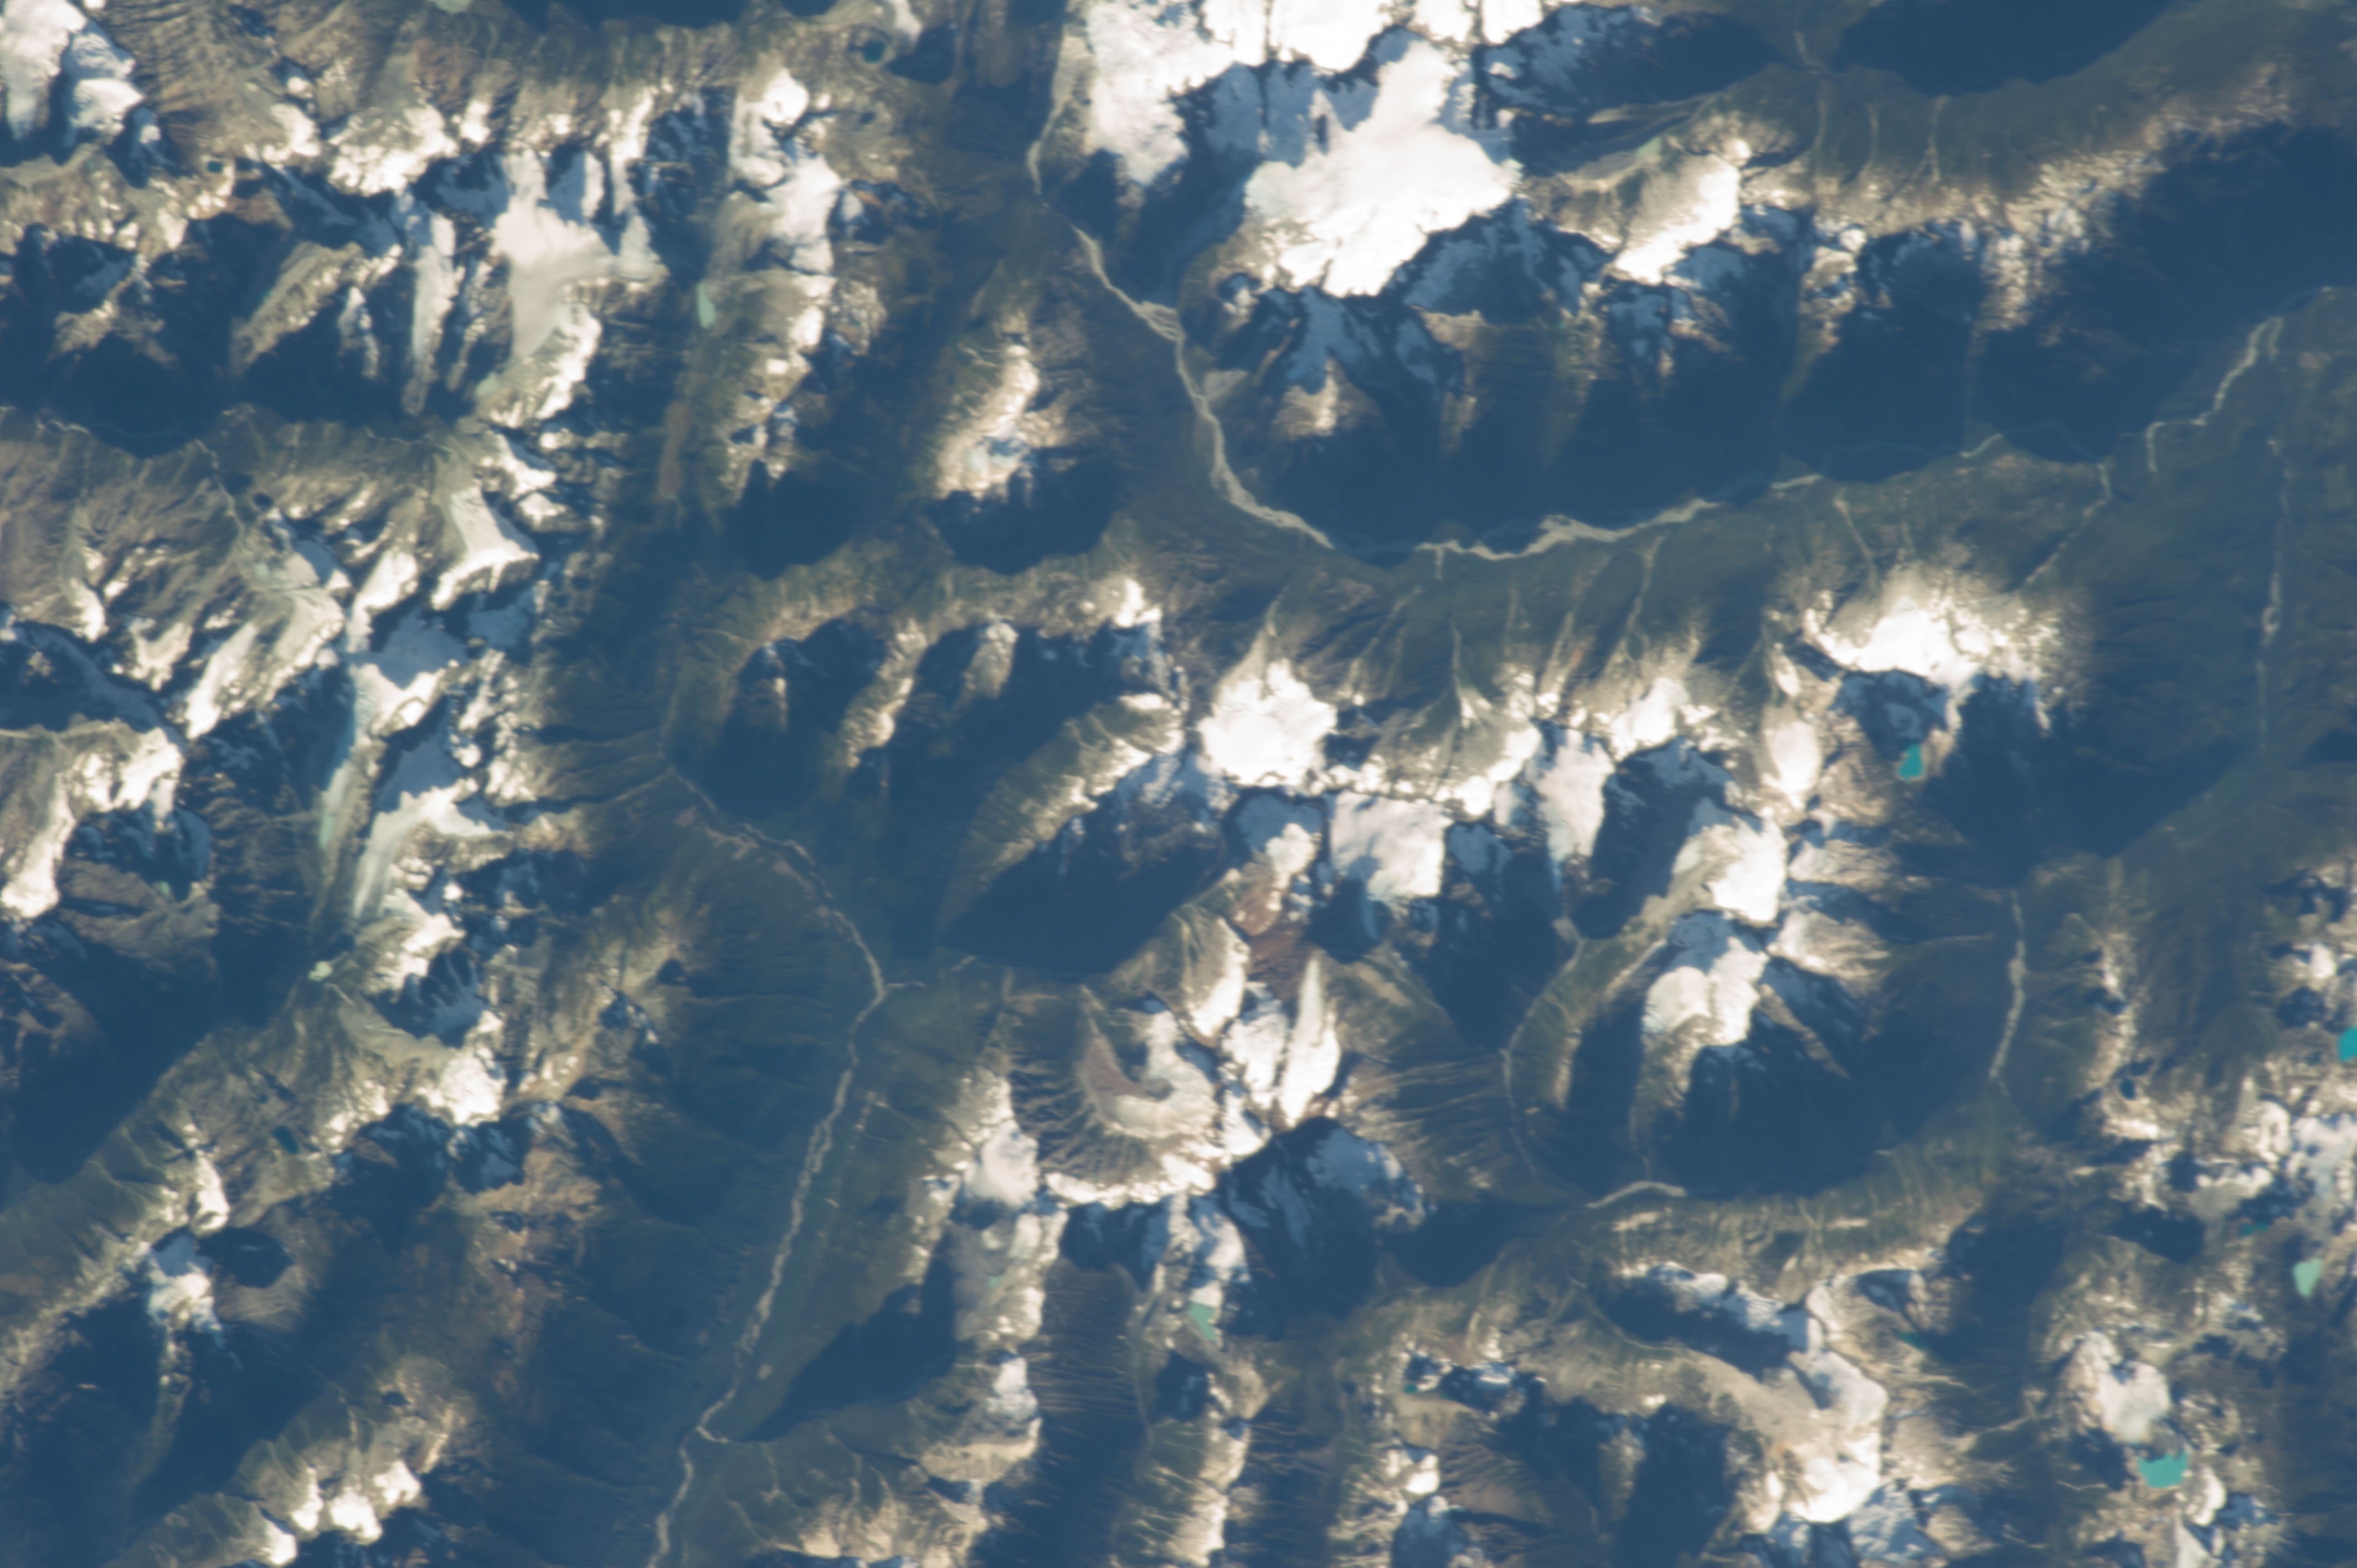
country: CANADA-BC
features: MT. SAUGSTAD, DESIRE MT., COAST MTS., SNOW, CIRQUES, FOR., VALLEYS, LAKES
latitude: 52.2
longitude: -126.4
